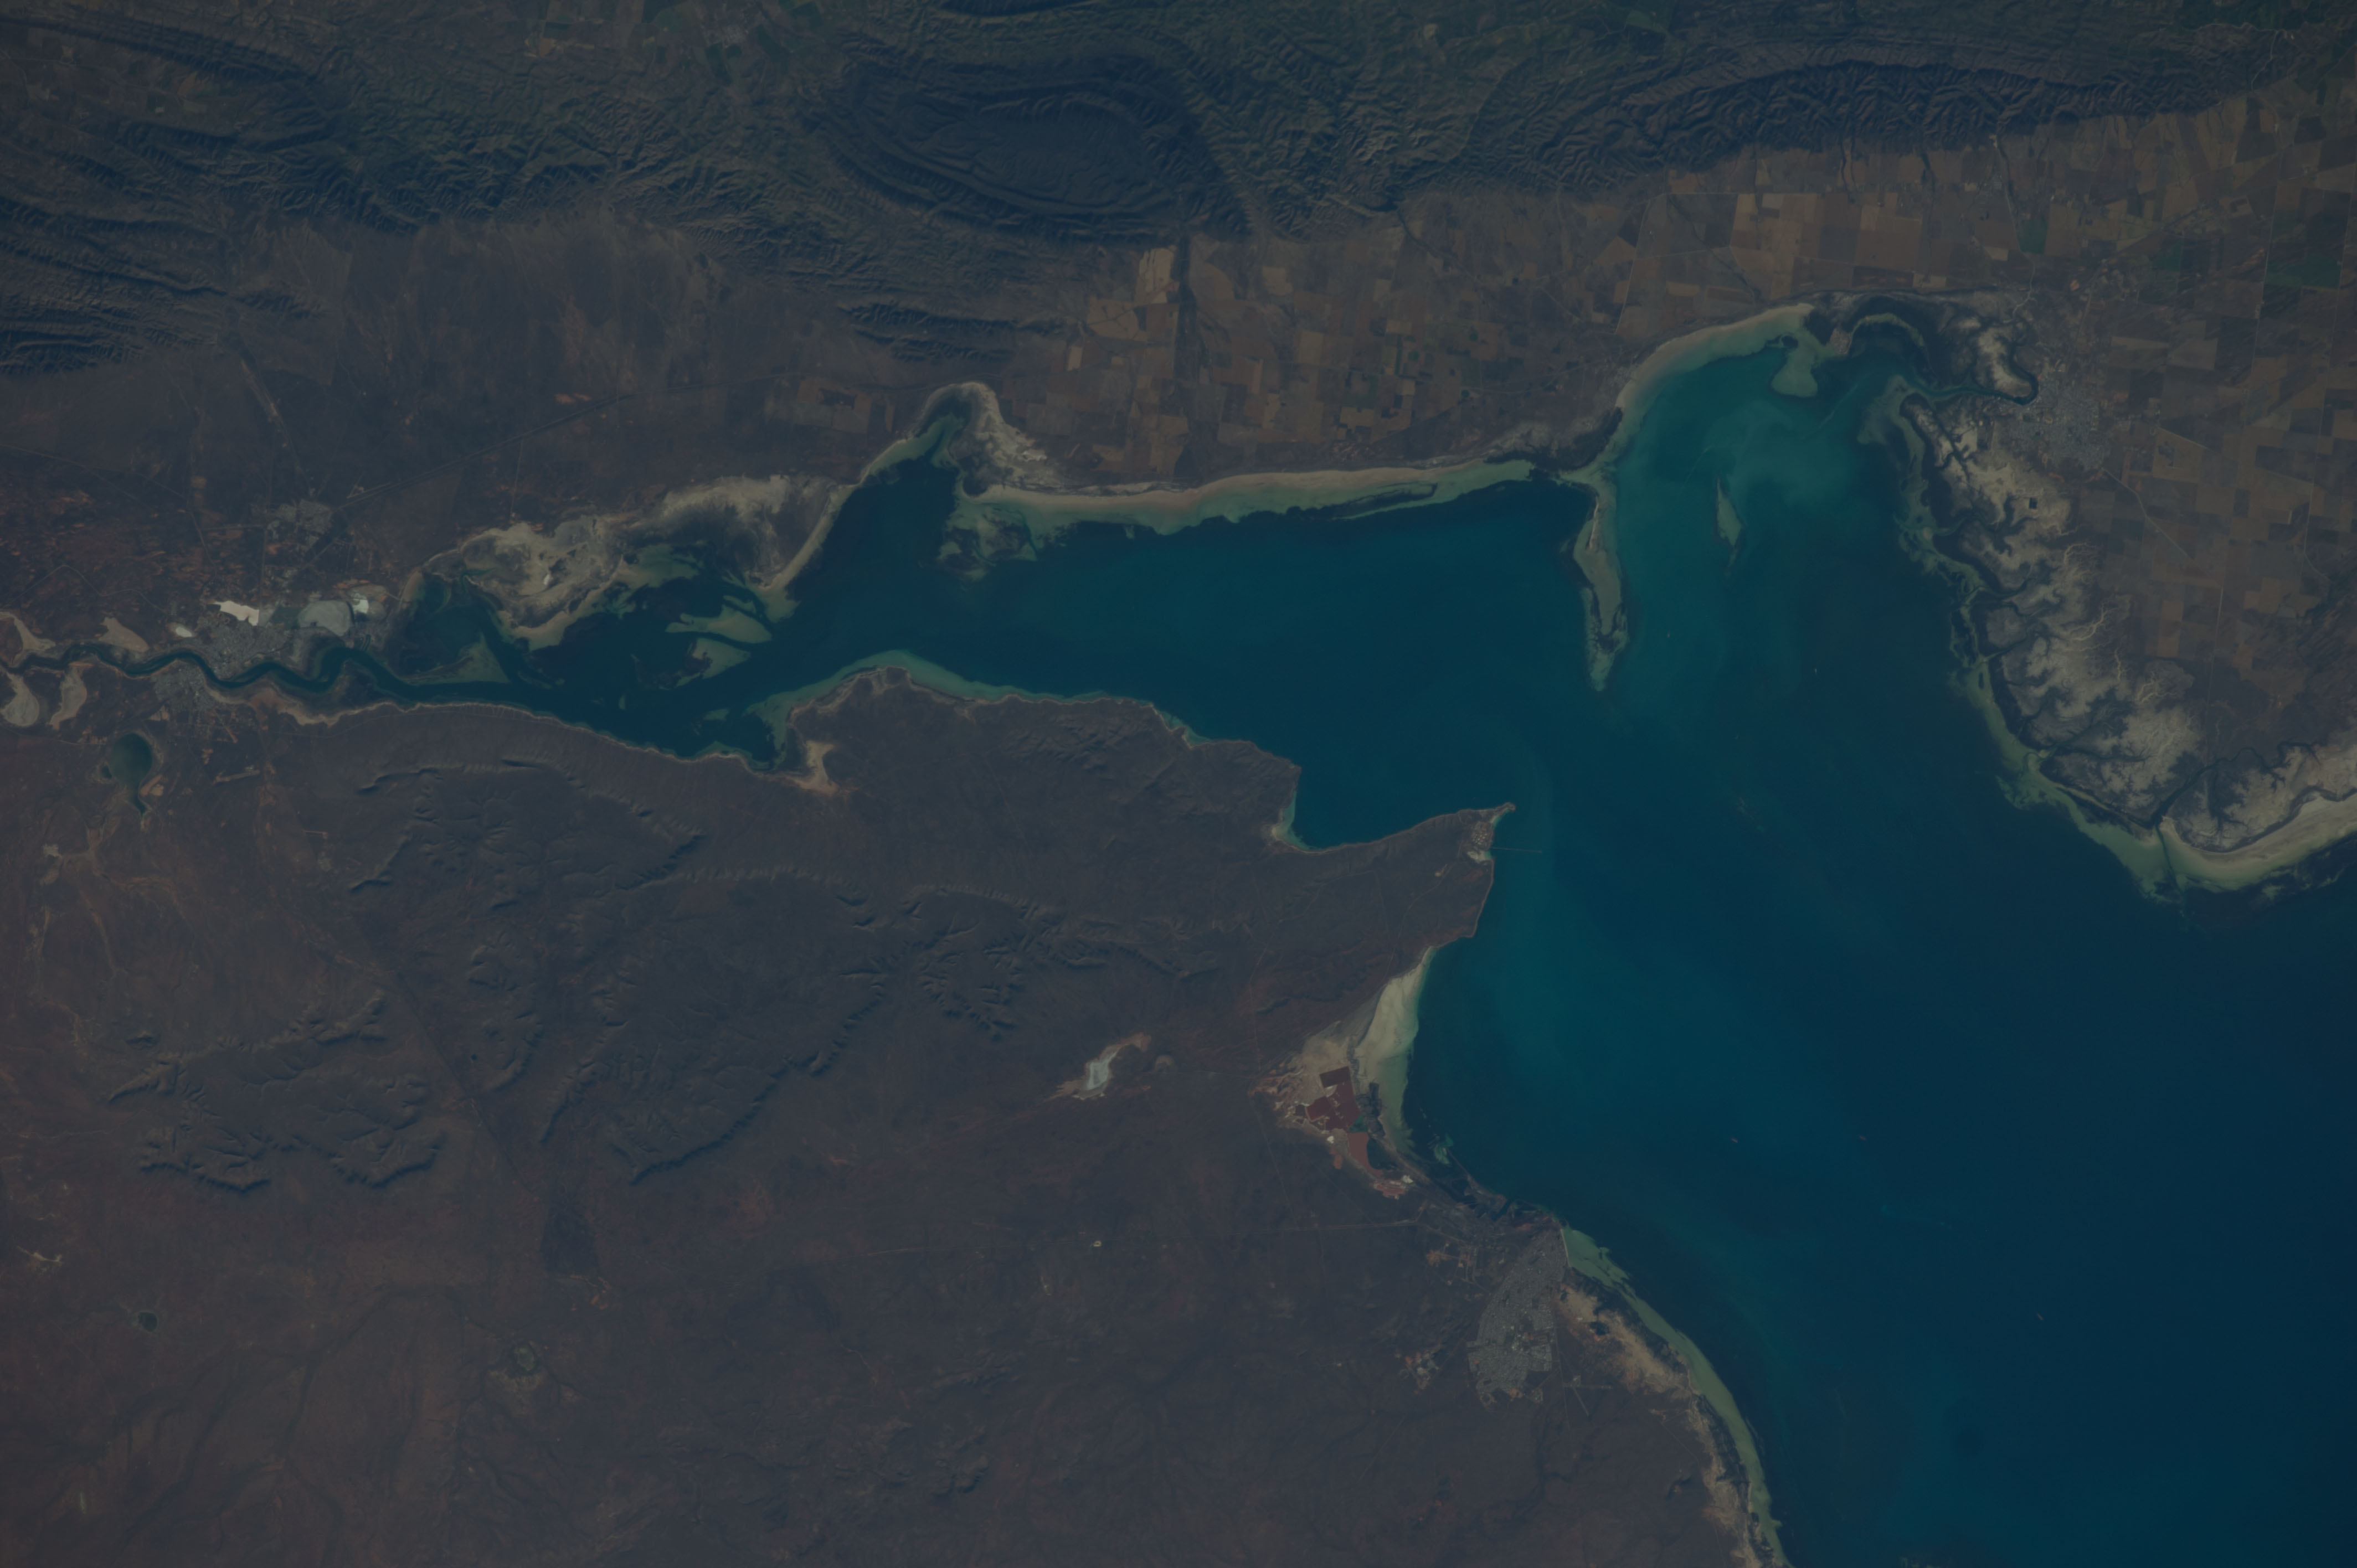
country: AUSTRALIA-SA
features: PO. AUGUSTA, FLINDERS RA., SPENCER G.
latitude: -32.9
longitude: 137.8
